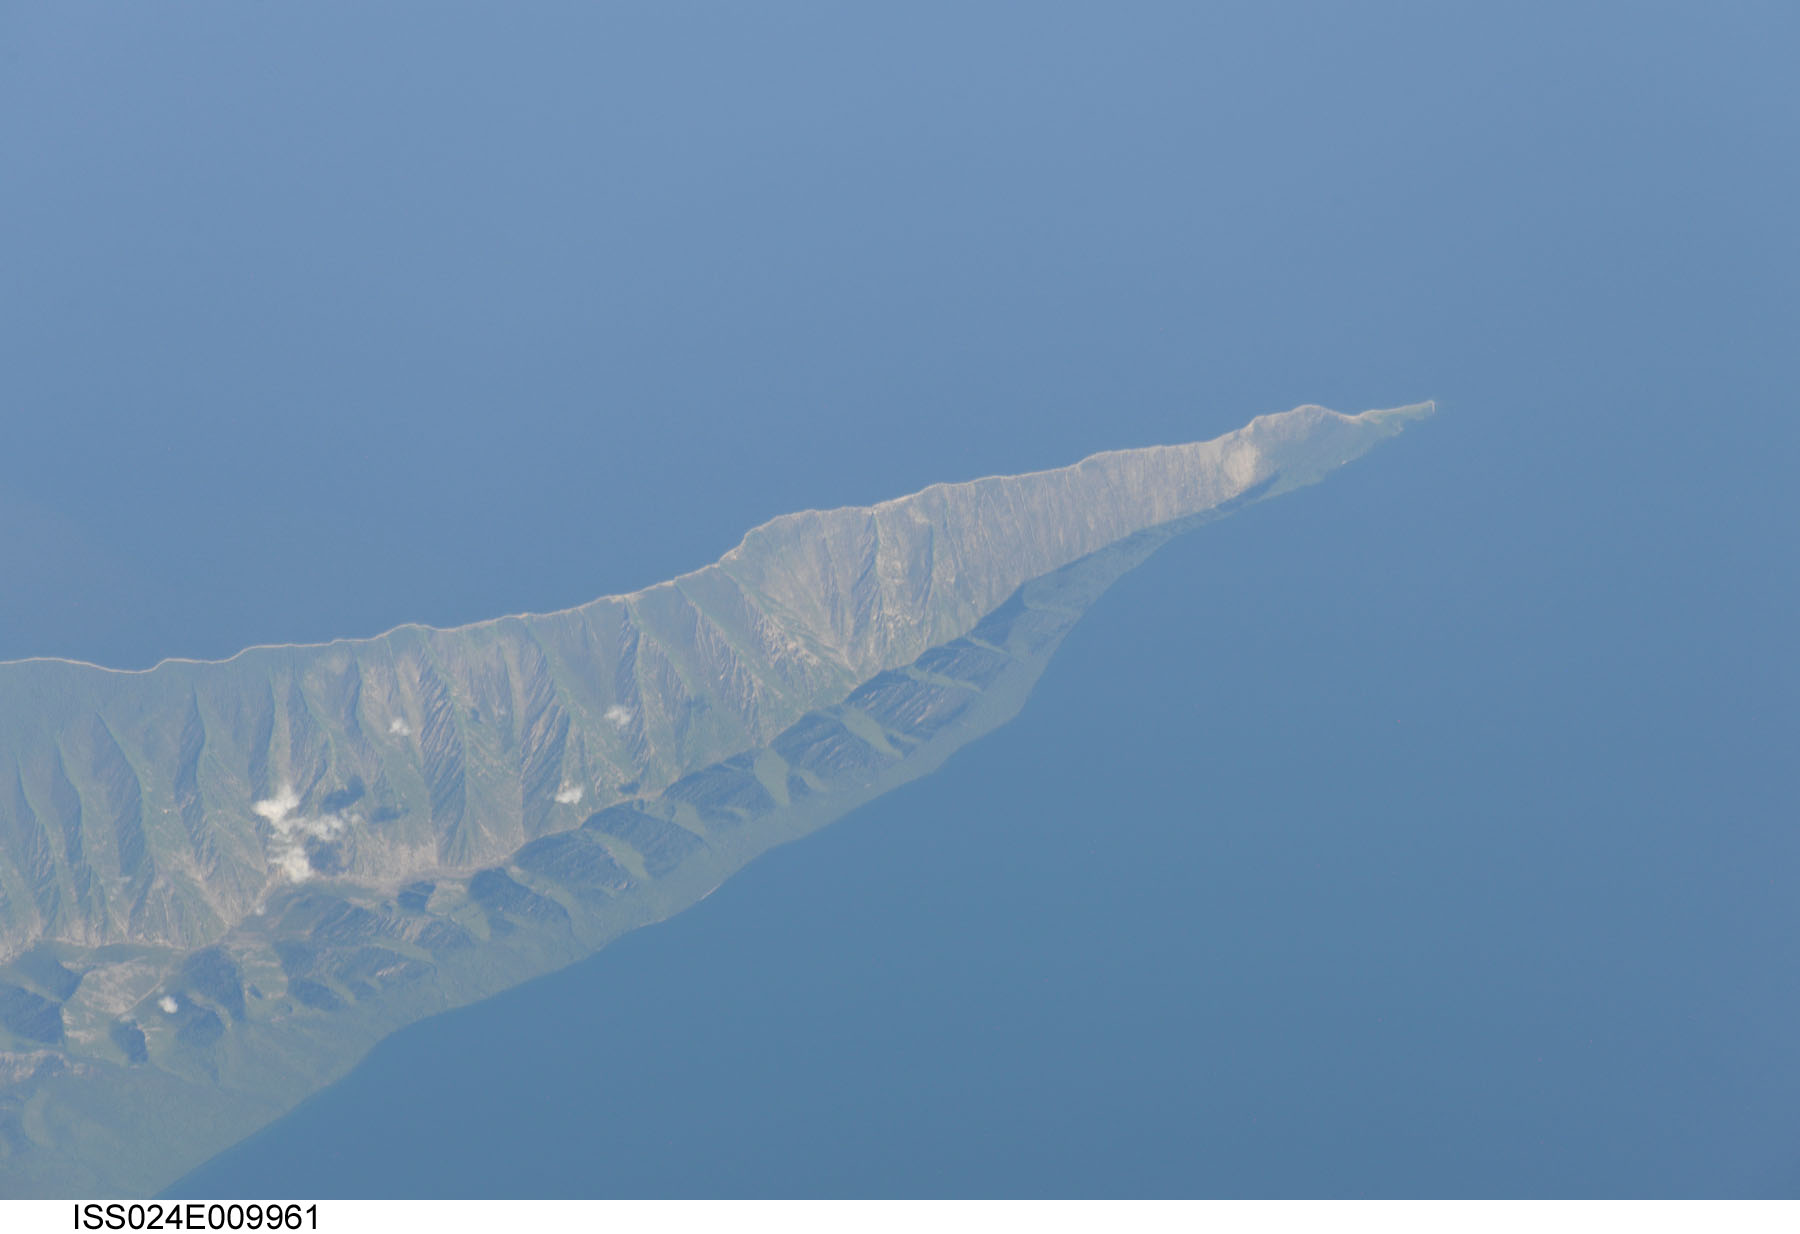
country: RUSSIAN FEDERATION
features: SVYATOY NOS, PENINSULA, BAIKAL LAKE, BURYATIA
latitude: 53.5
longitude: 108.6
